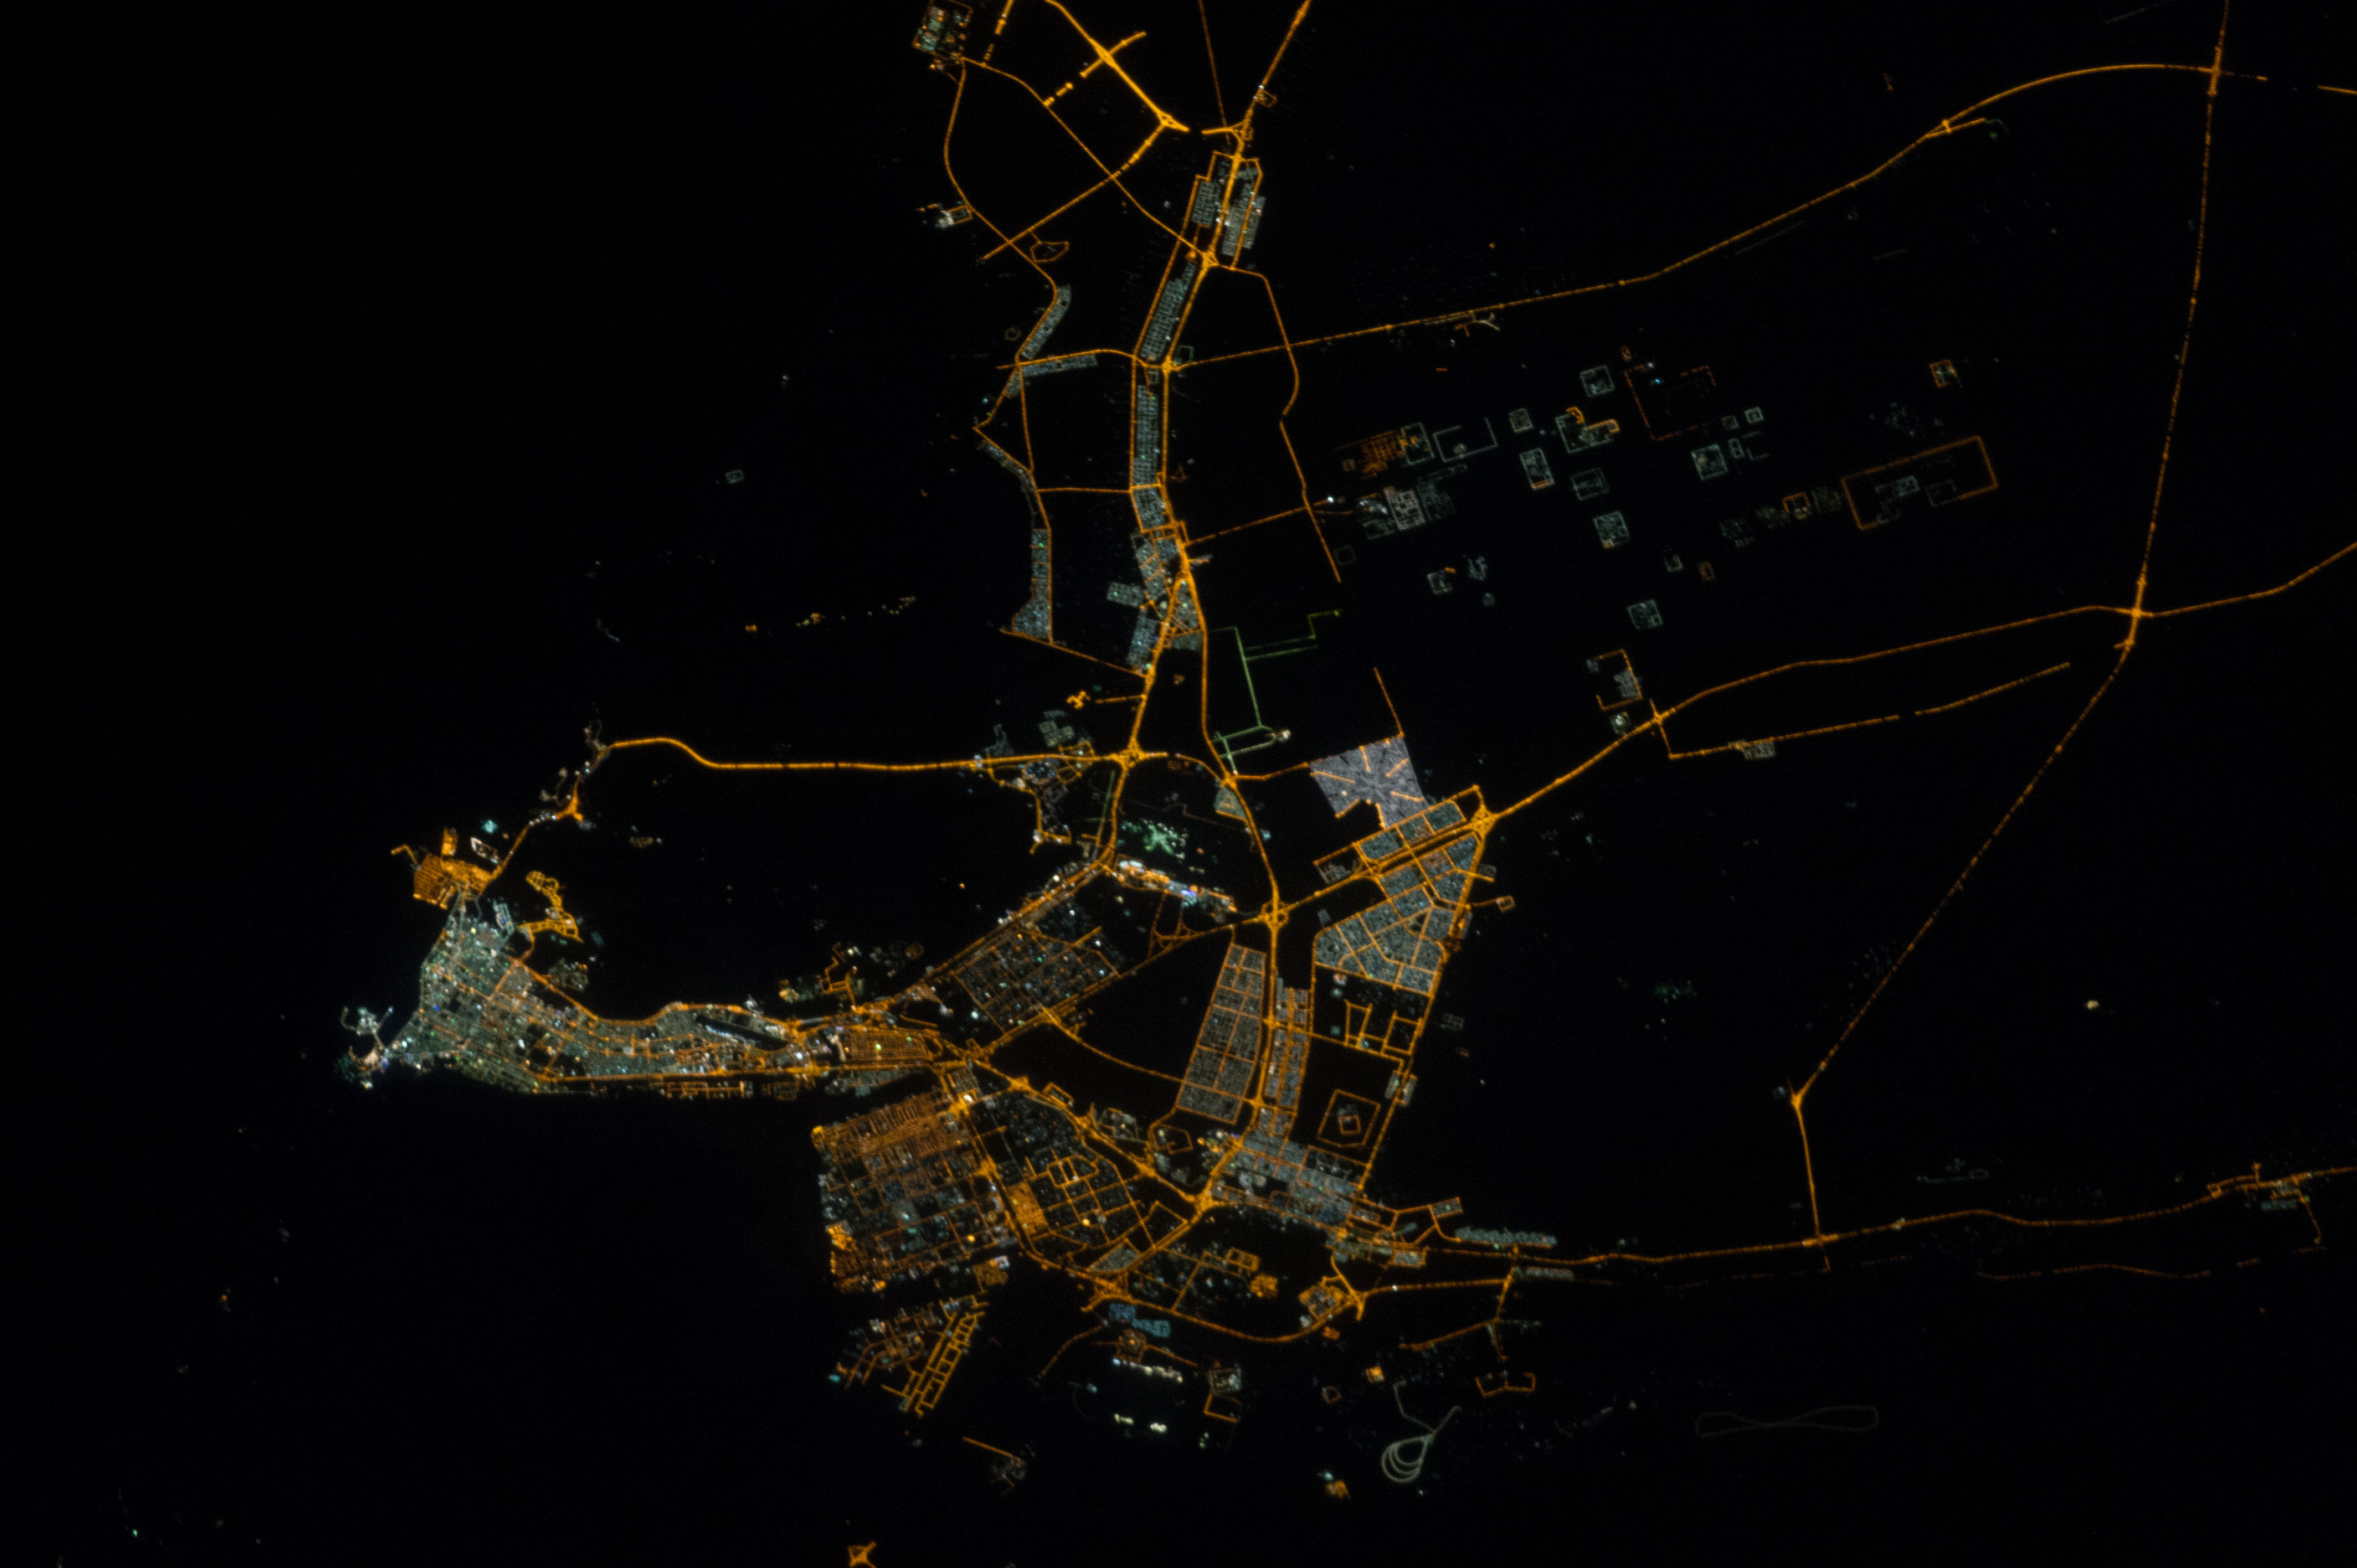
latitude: 24.5
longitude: 54.4
